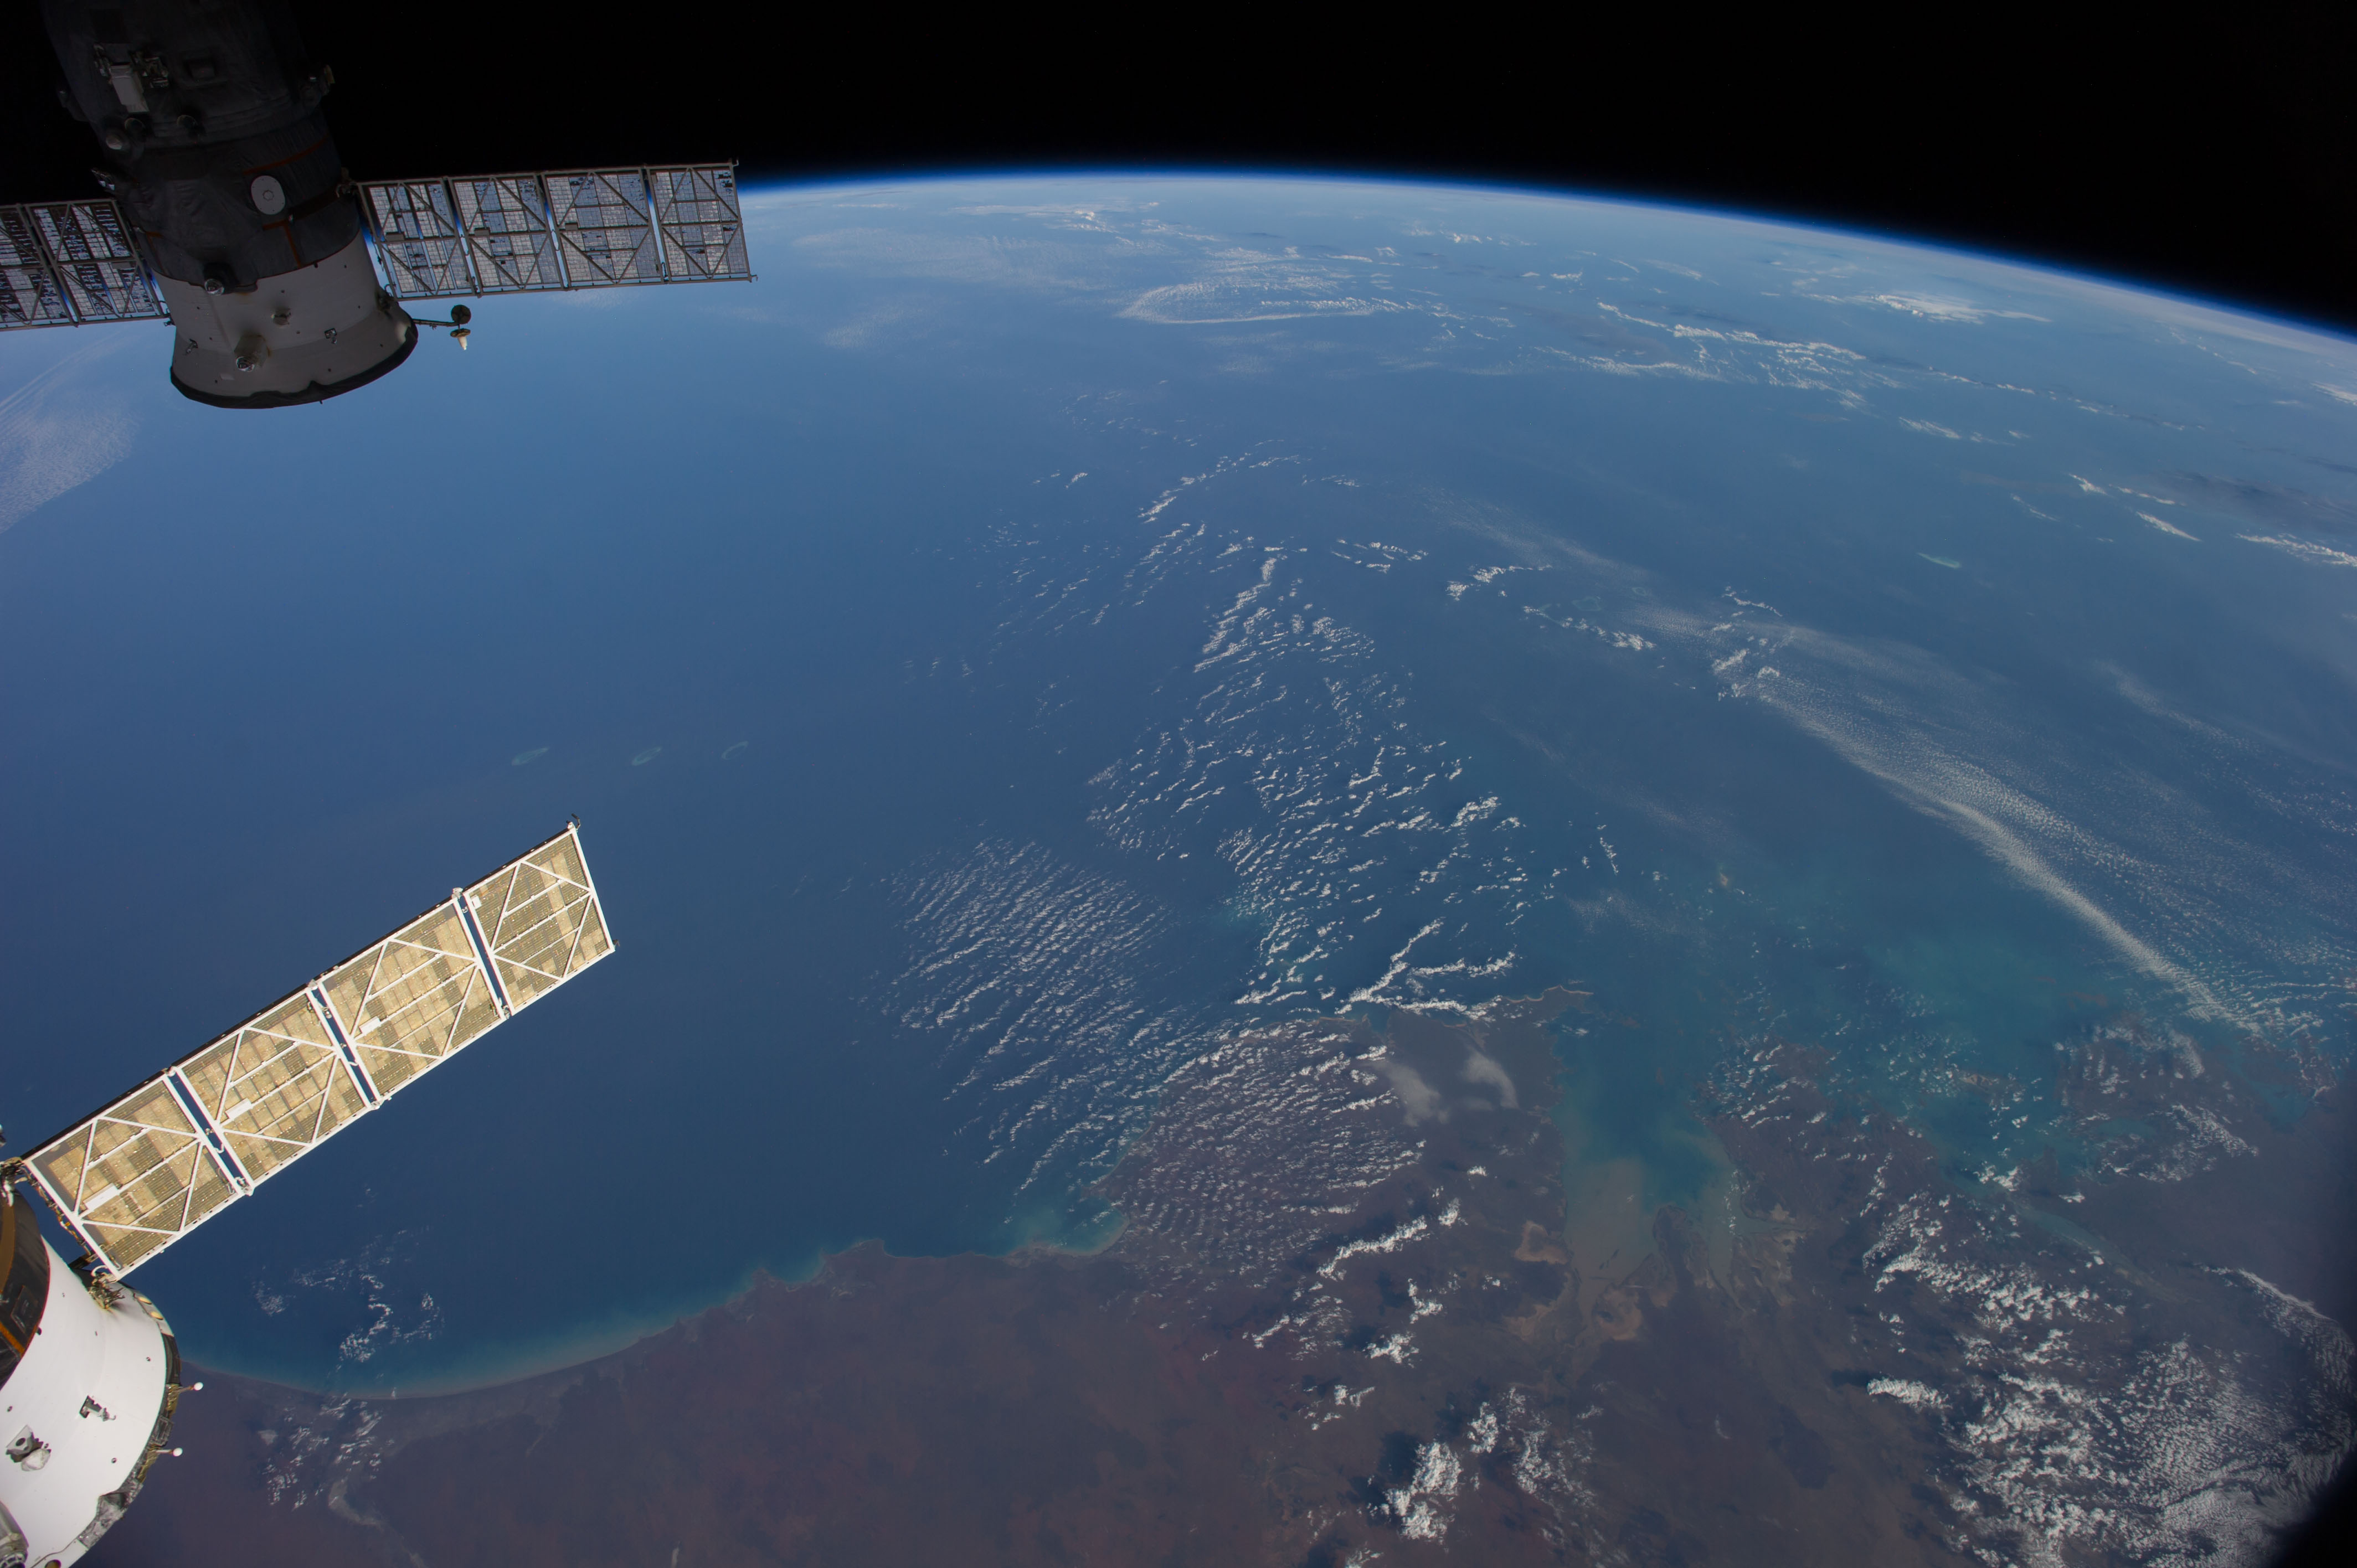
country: AUSTRALIA-WA
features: INDIAN O., KING SOUND, ATMOSPHERIC LIMB
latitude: -16.5
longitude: 121.0
